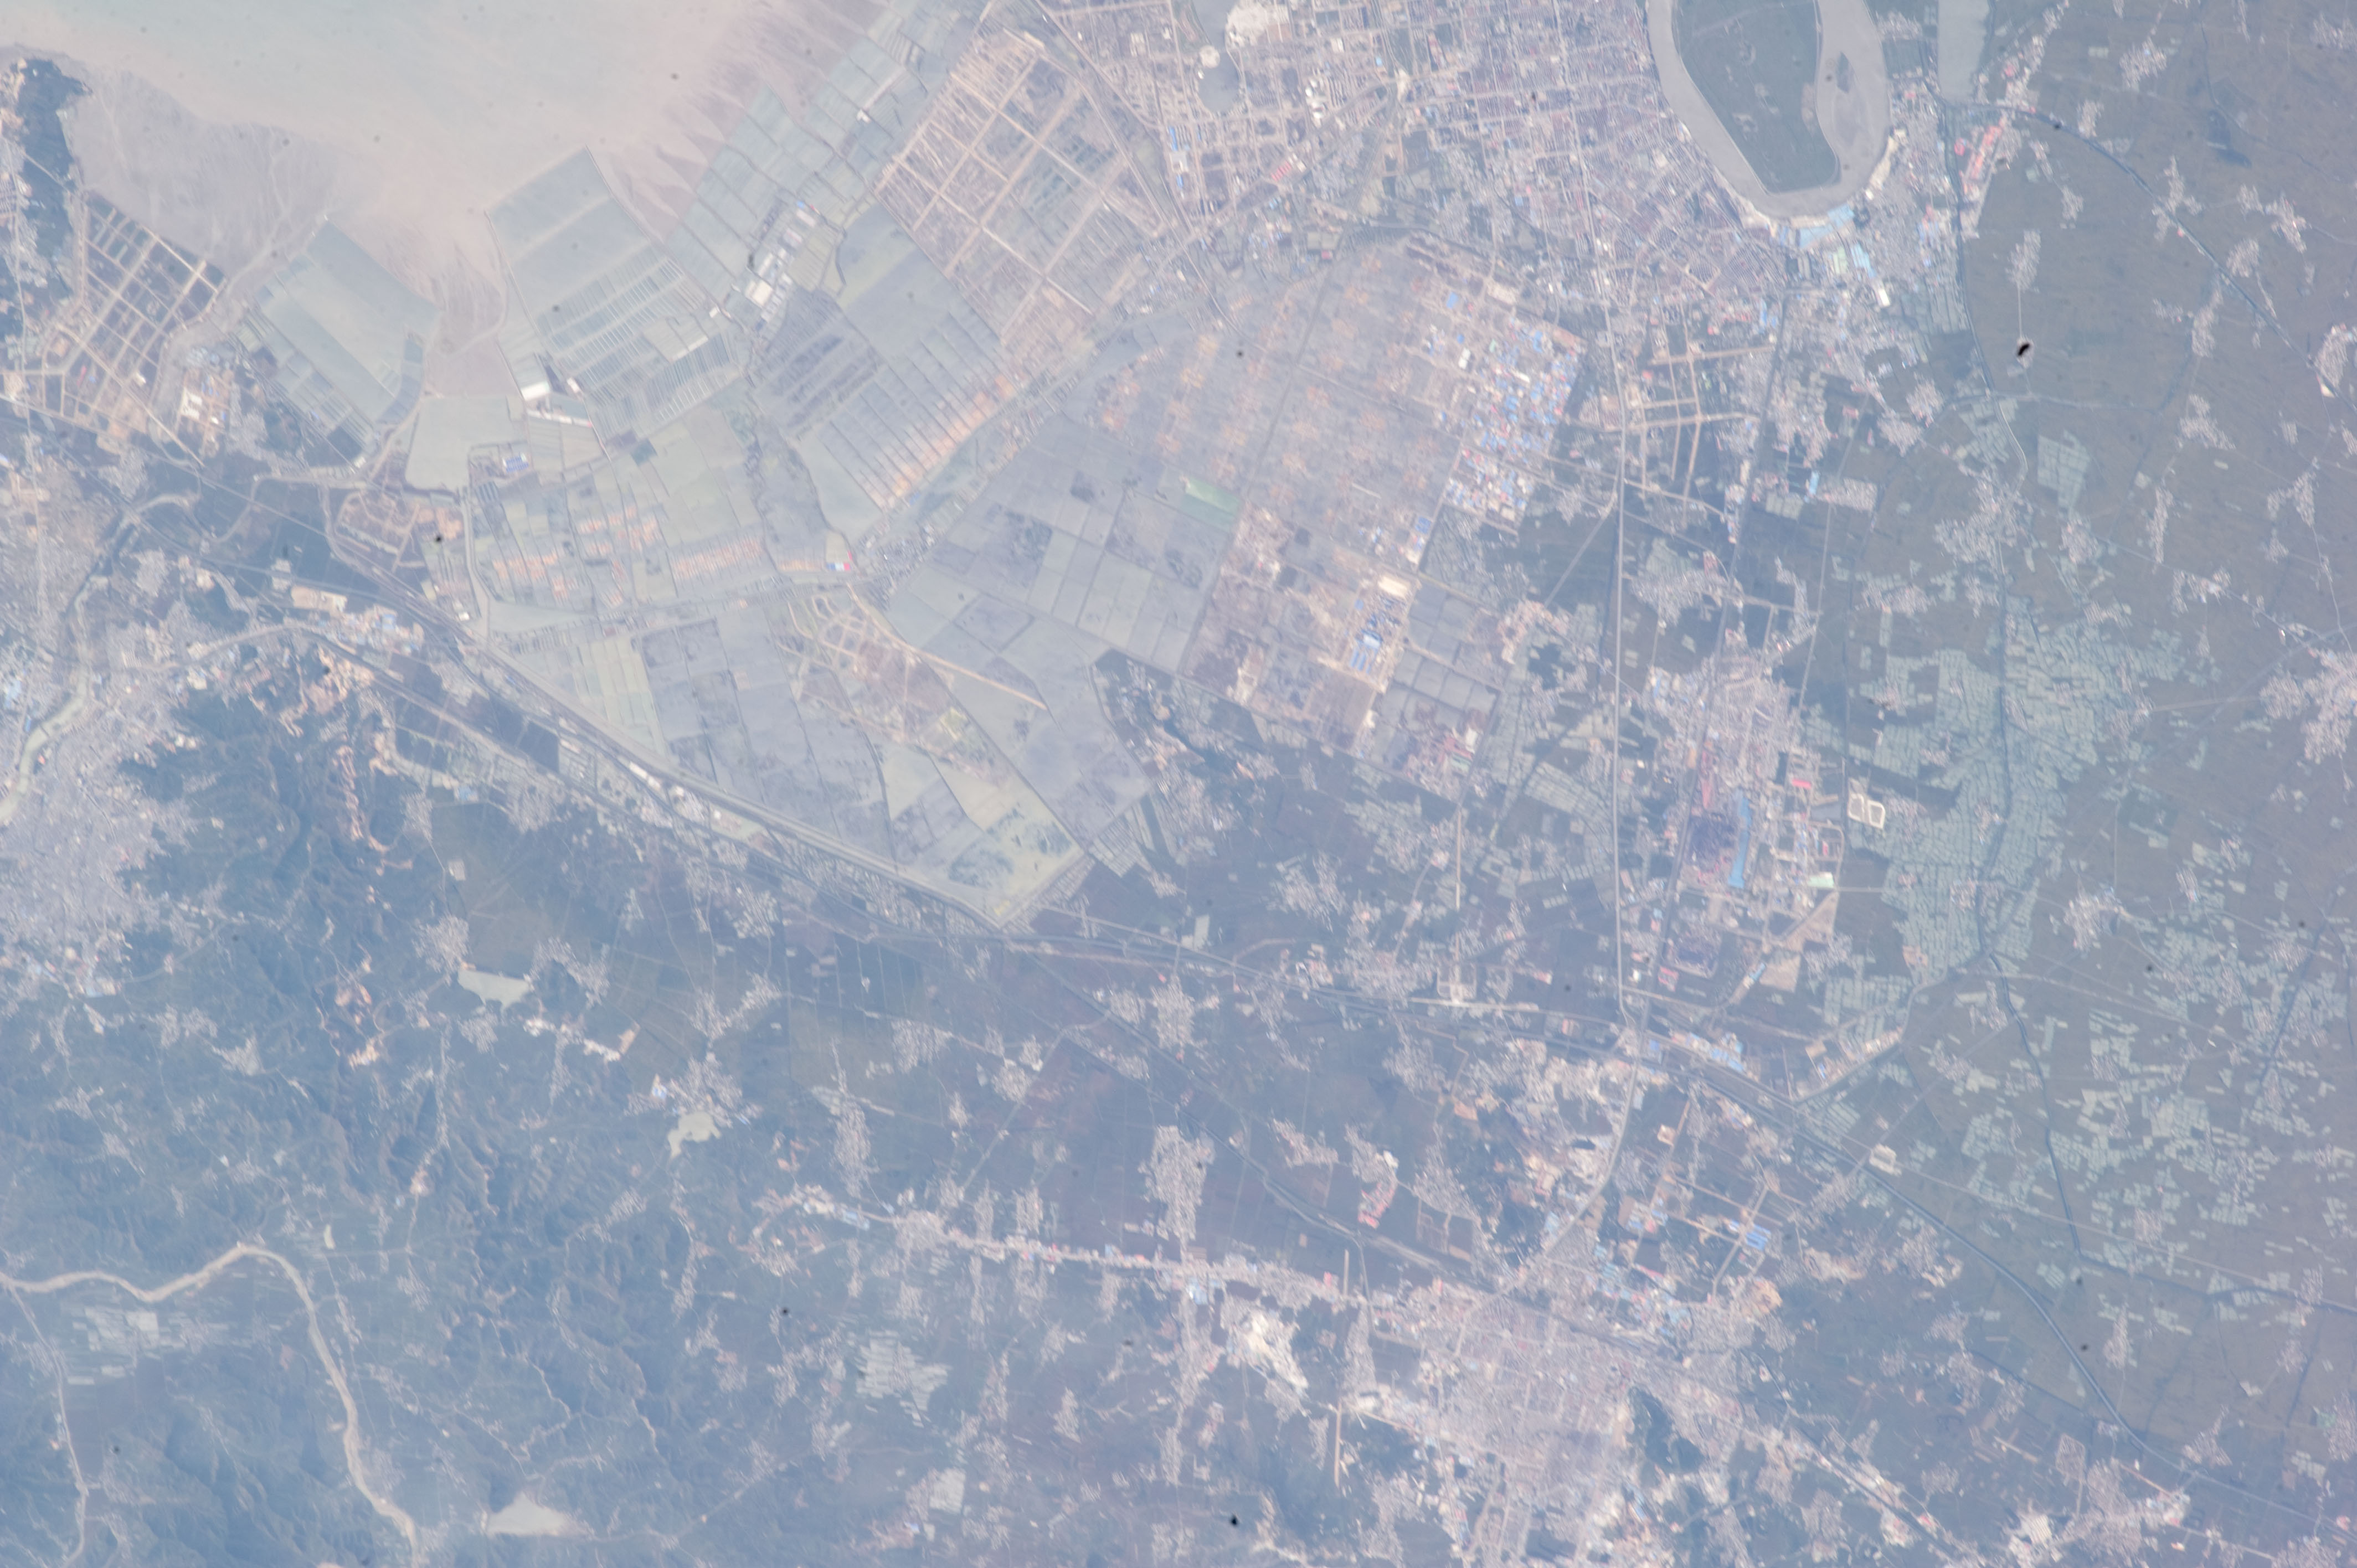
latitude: 40.6
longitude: 122.4
